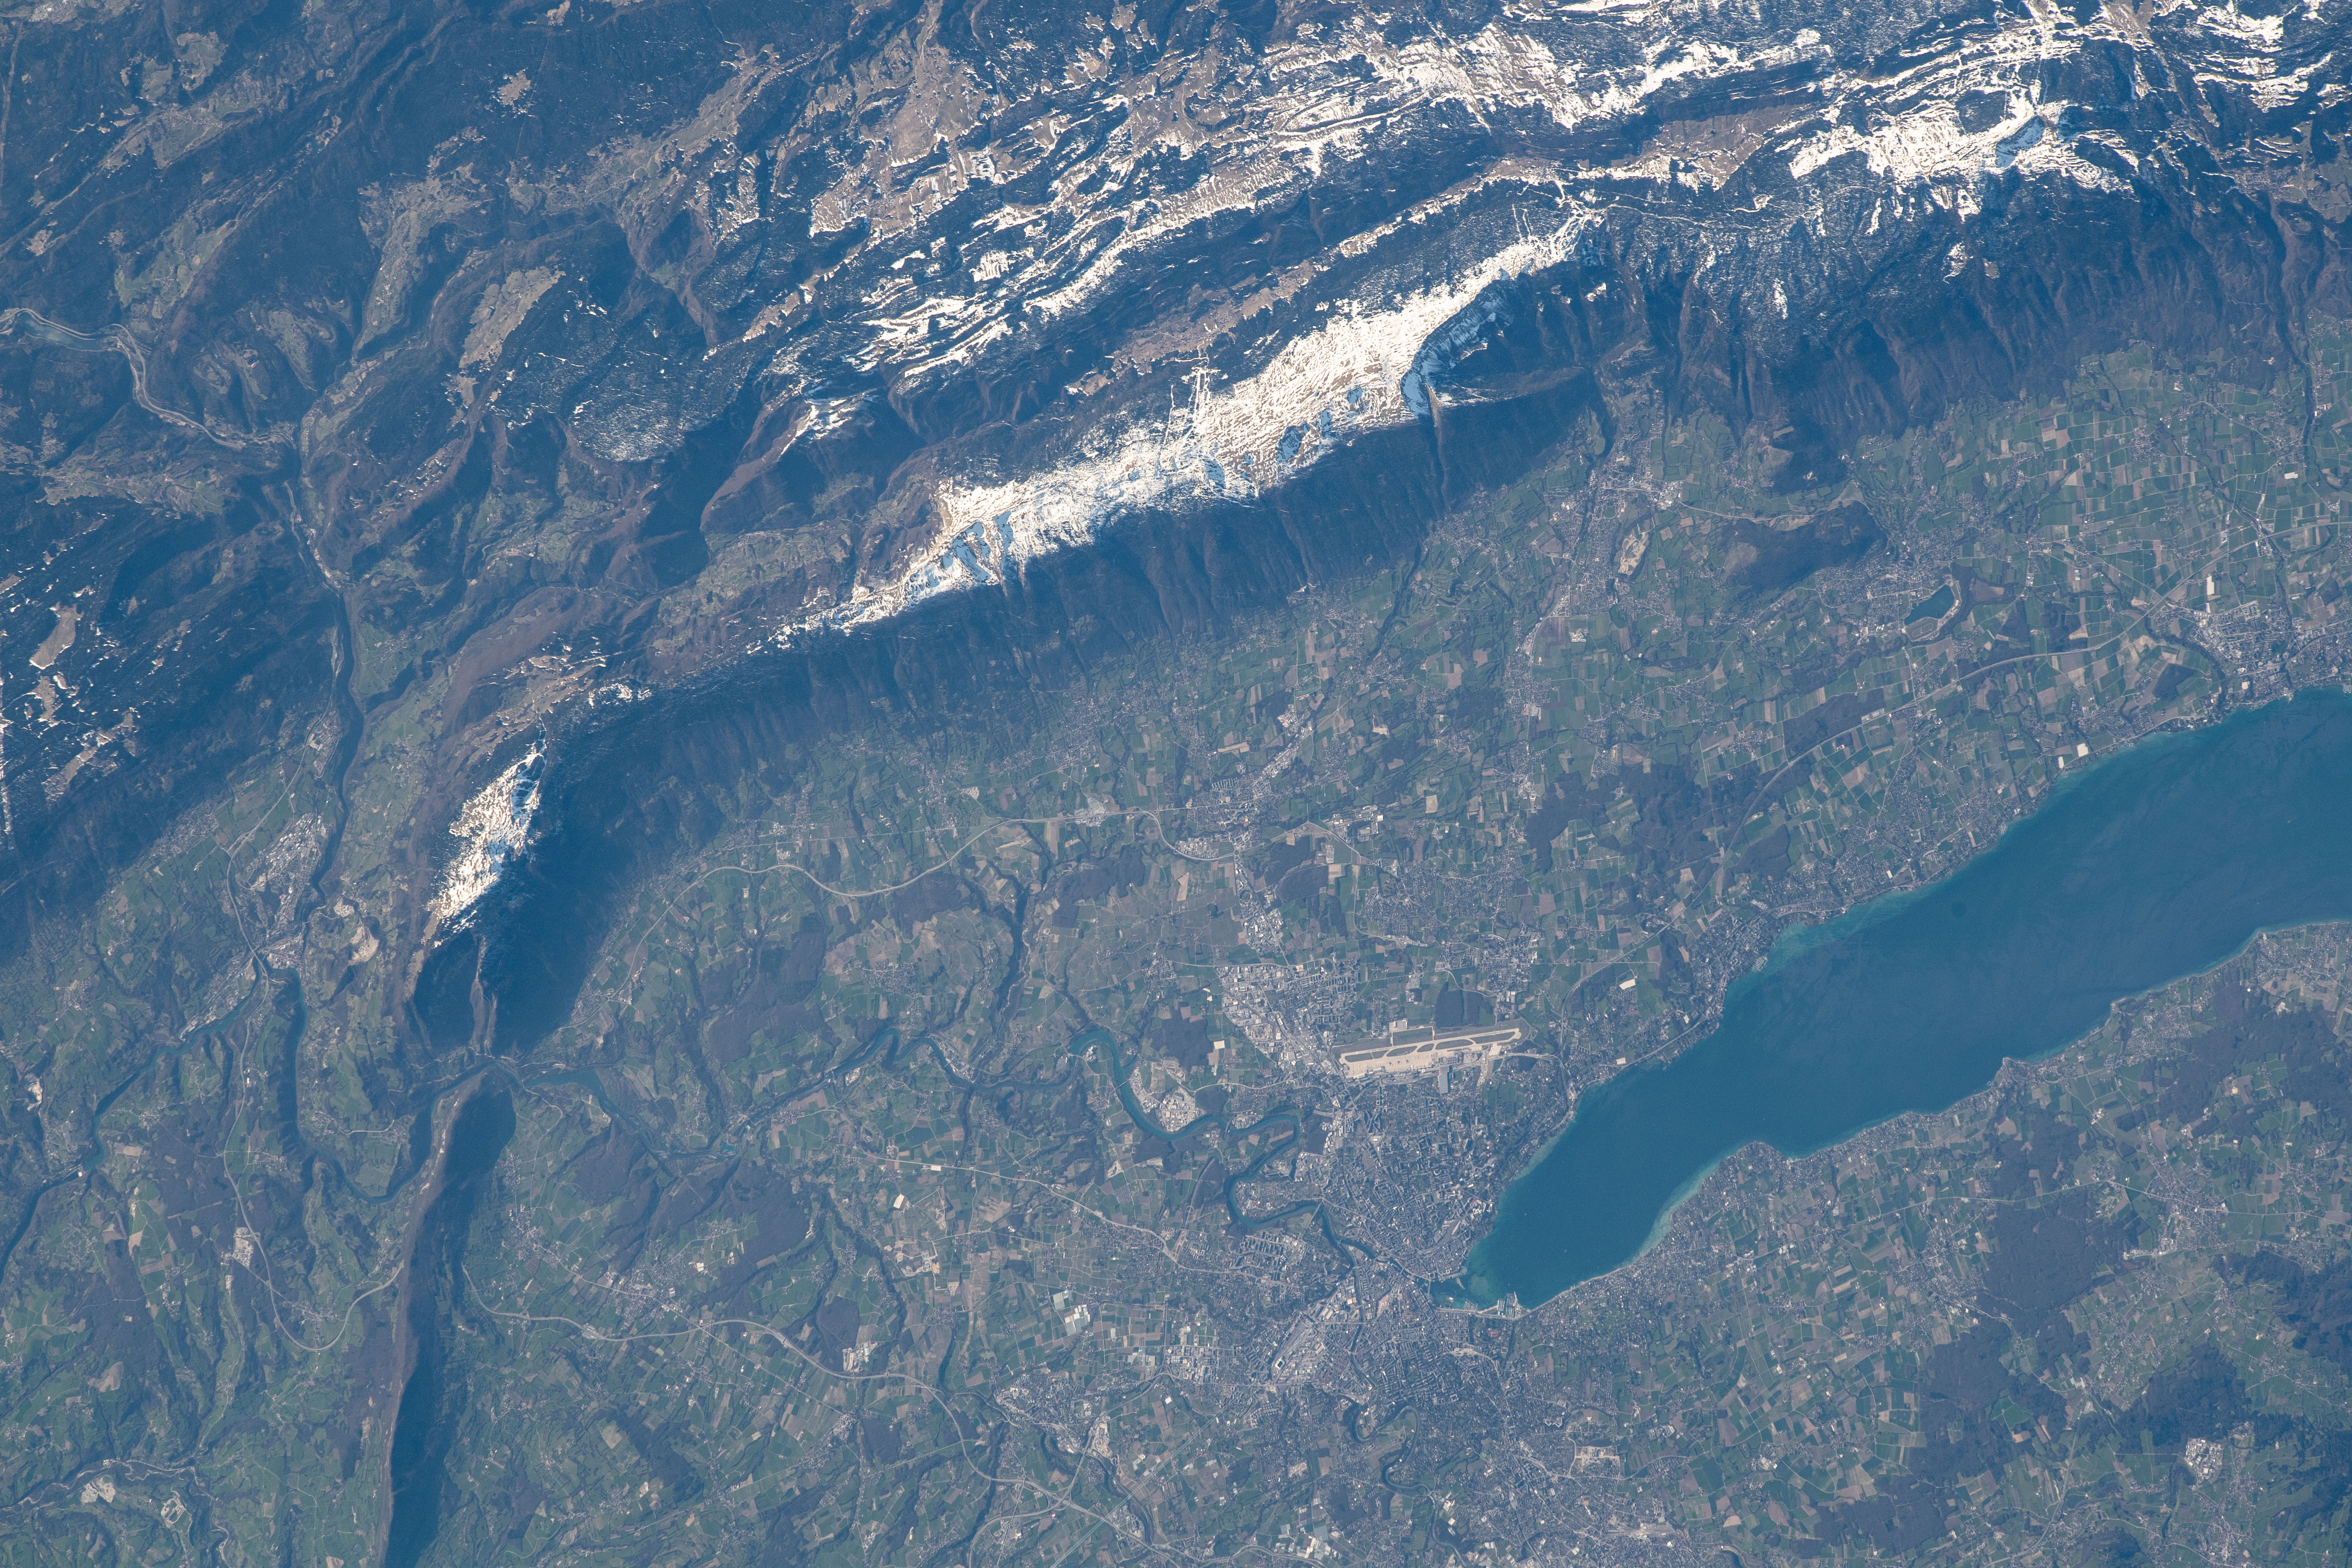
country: FRANCE
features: LEMAN LAKE
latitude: 46.2
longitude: 6.0
